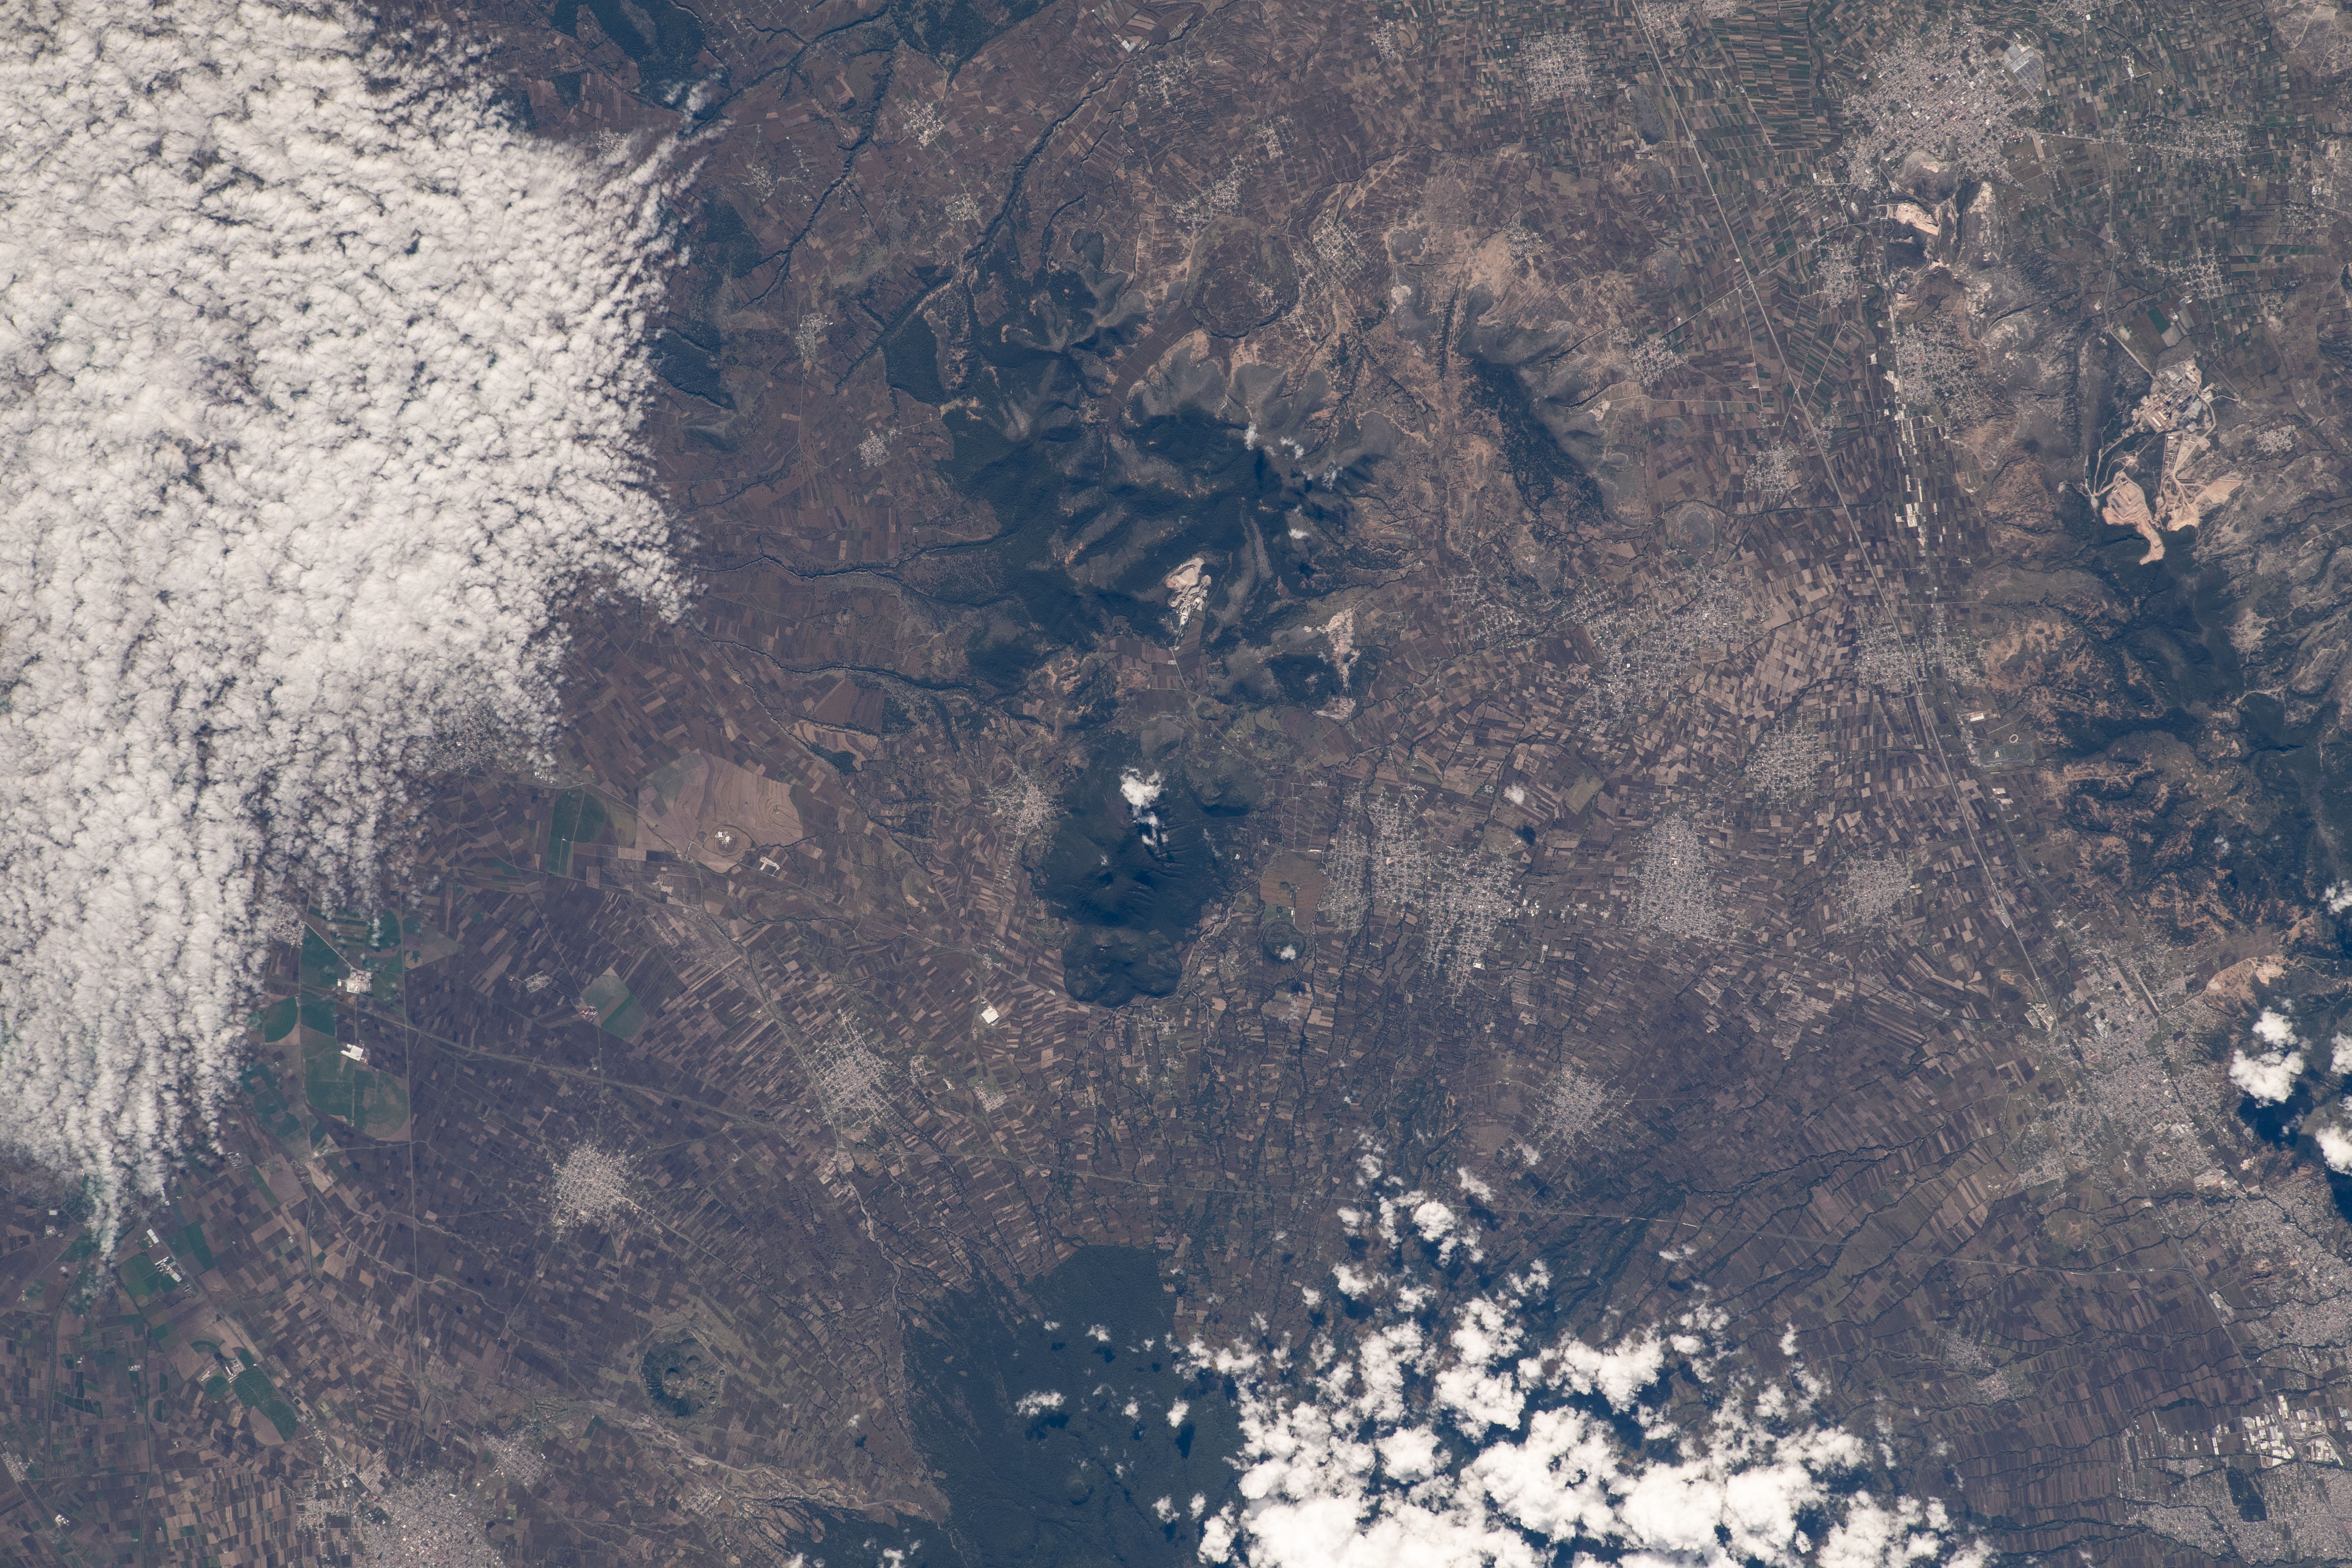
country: MEXICO
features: ACAJETE, ZITLATEPEC, LA MALINCHE
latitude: 19.1
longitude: -97.9
